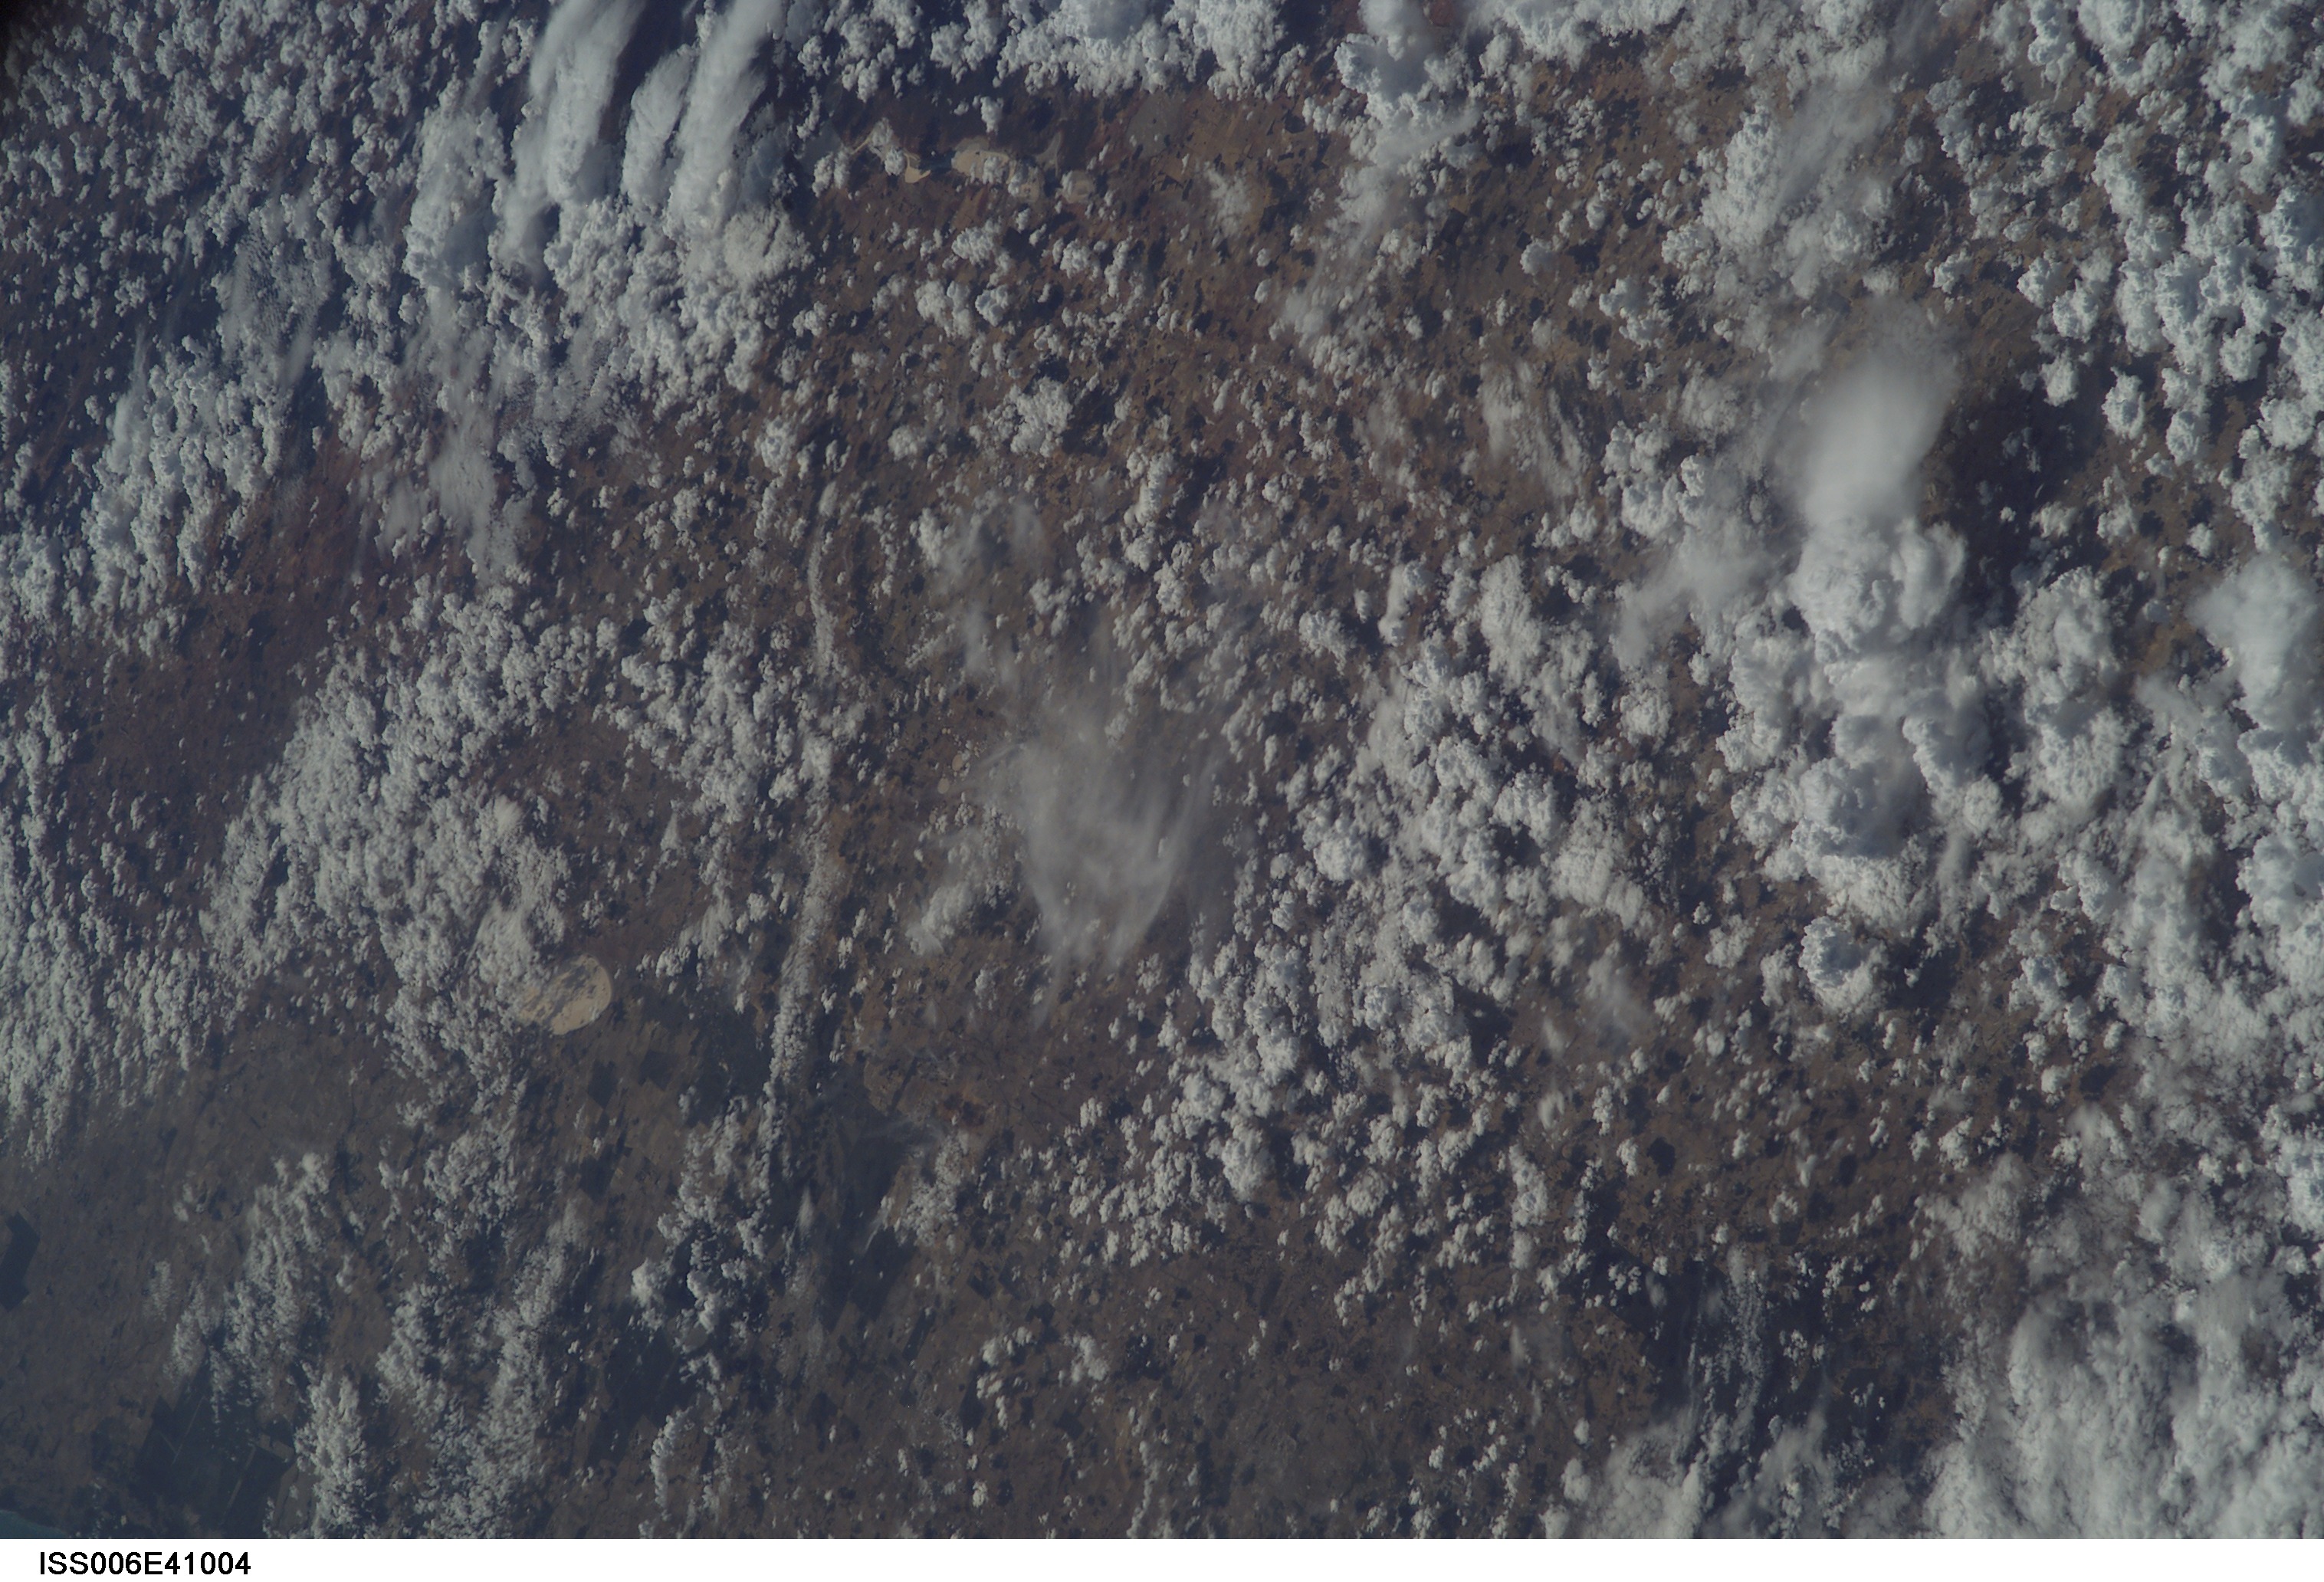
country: AUSTRALIA-WA
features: YARRA YARRA LAKES, CLOUDS
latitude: -30.0
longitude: 116.0
